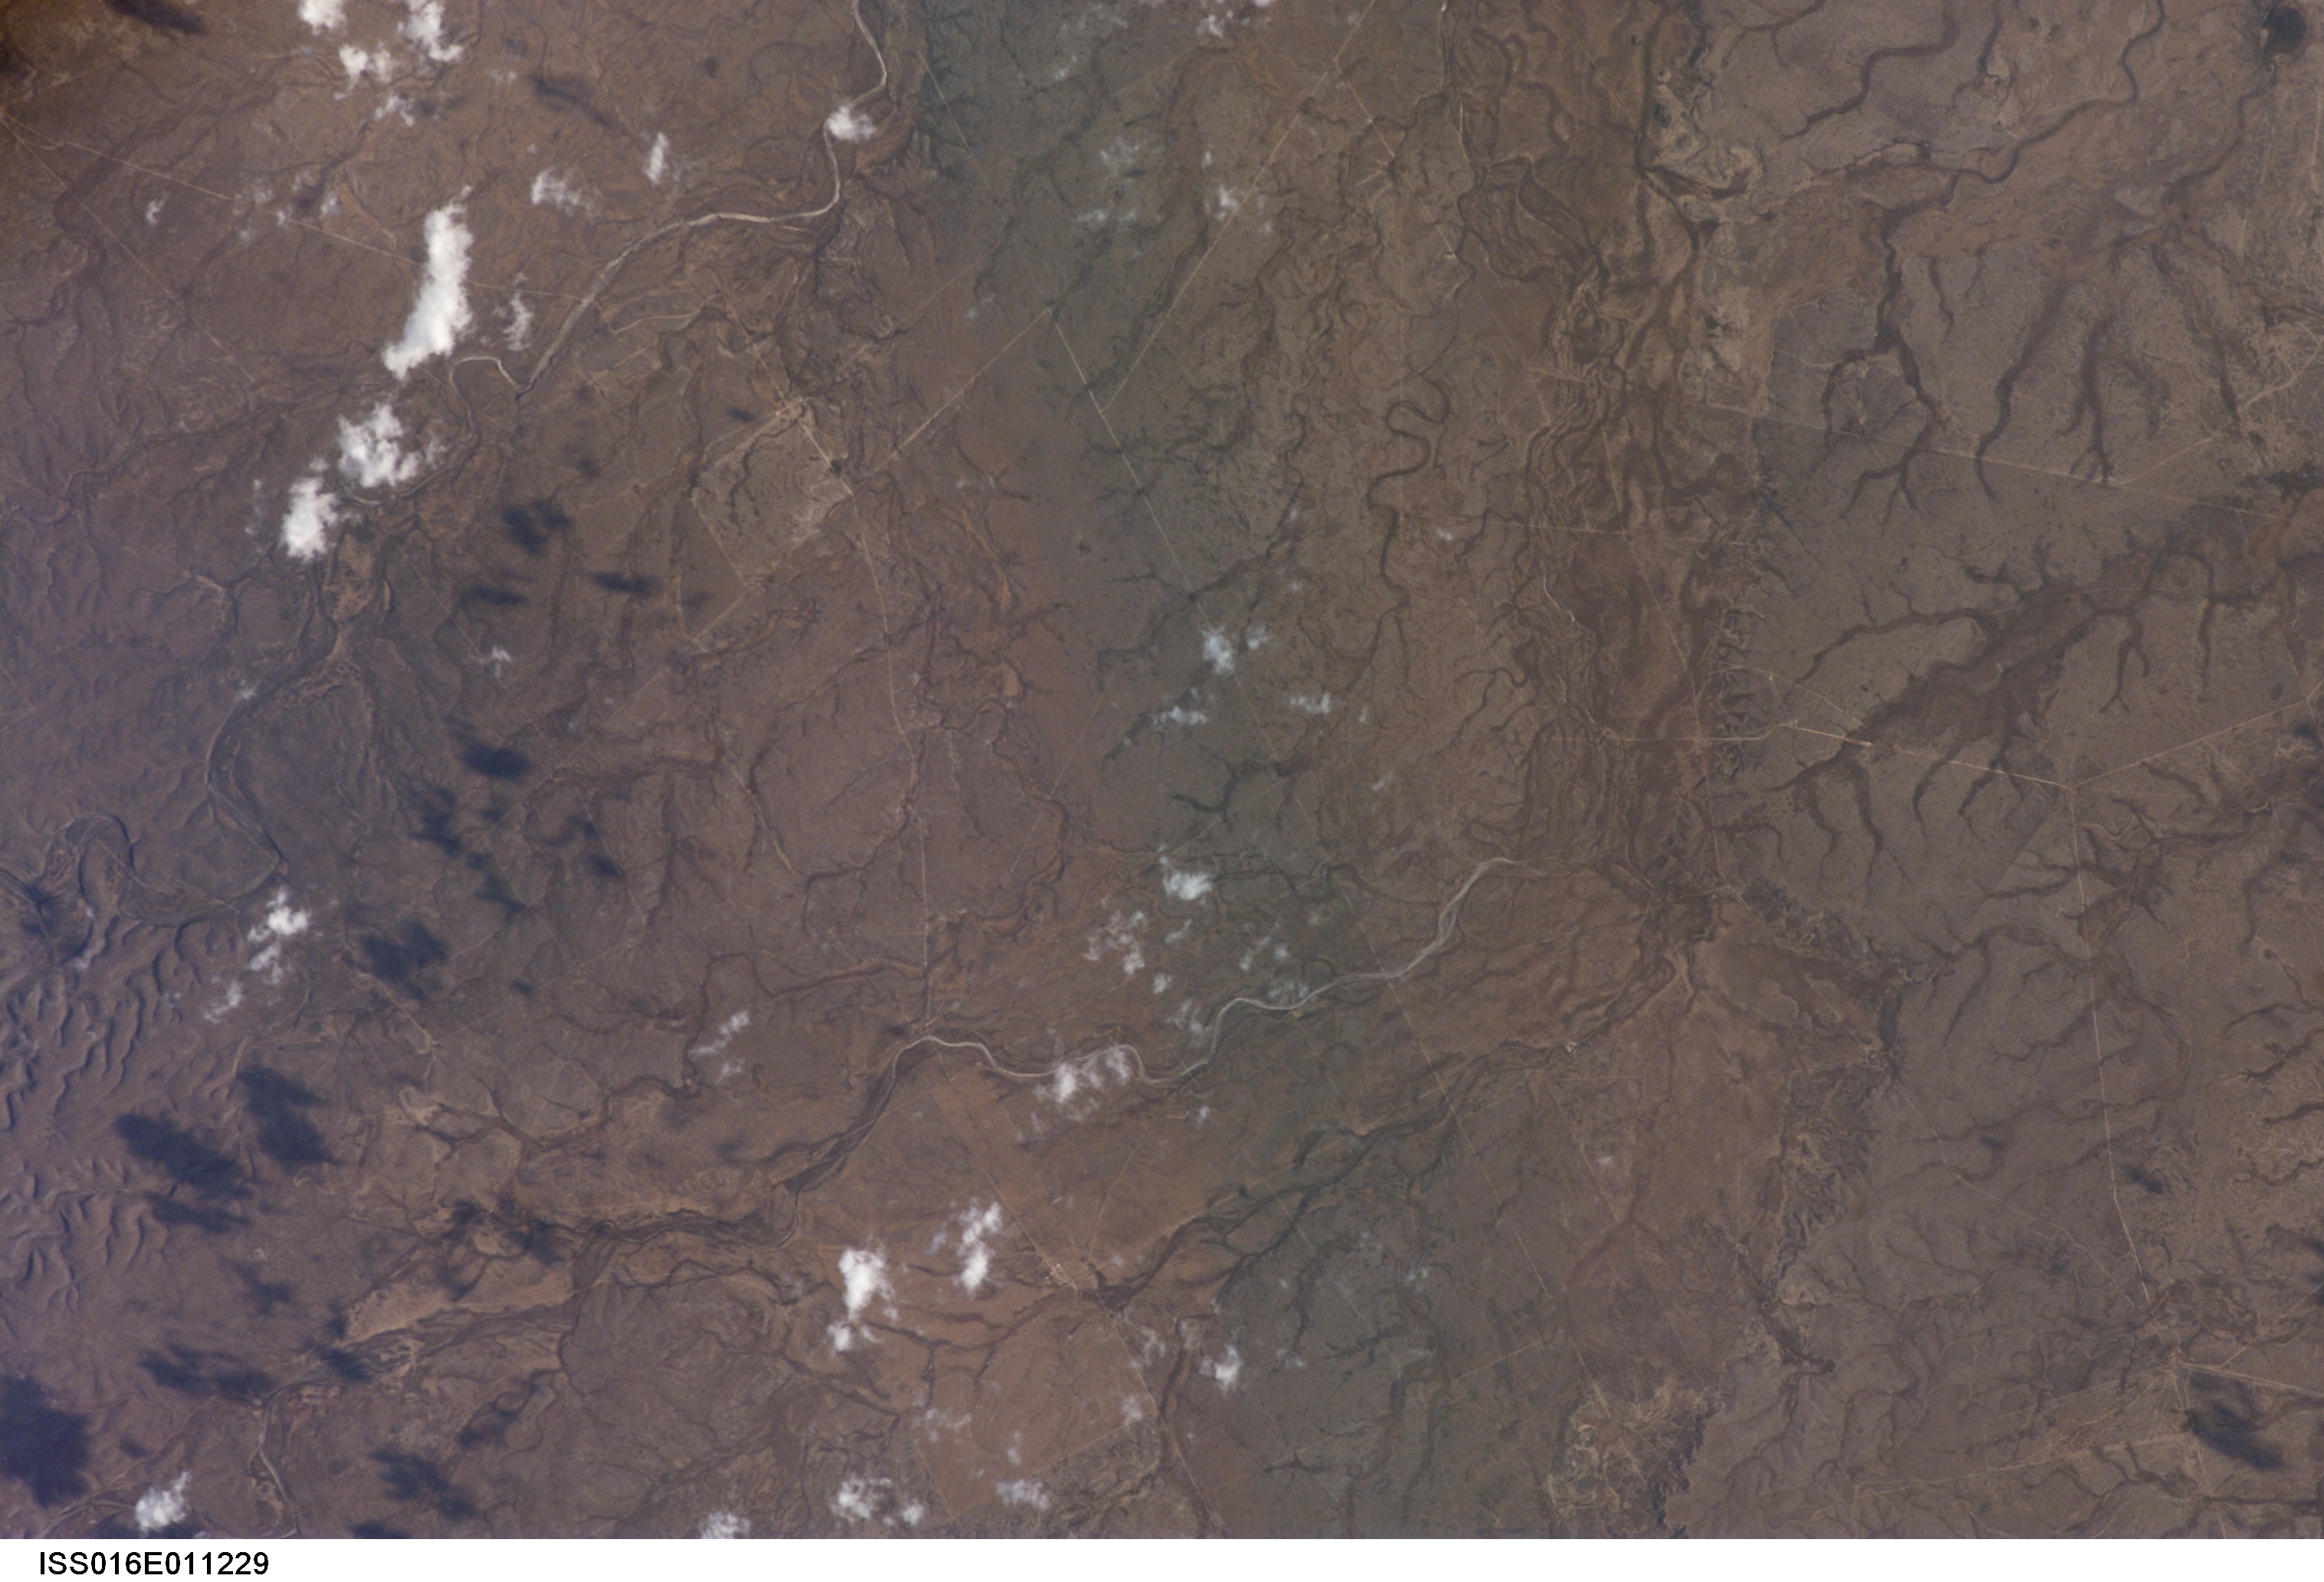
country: MEXICO
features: E. OF SERRANIAS DEL BURRO
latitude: 28.9
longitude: -101.2
